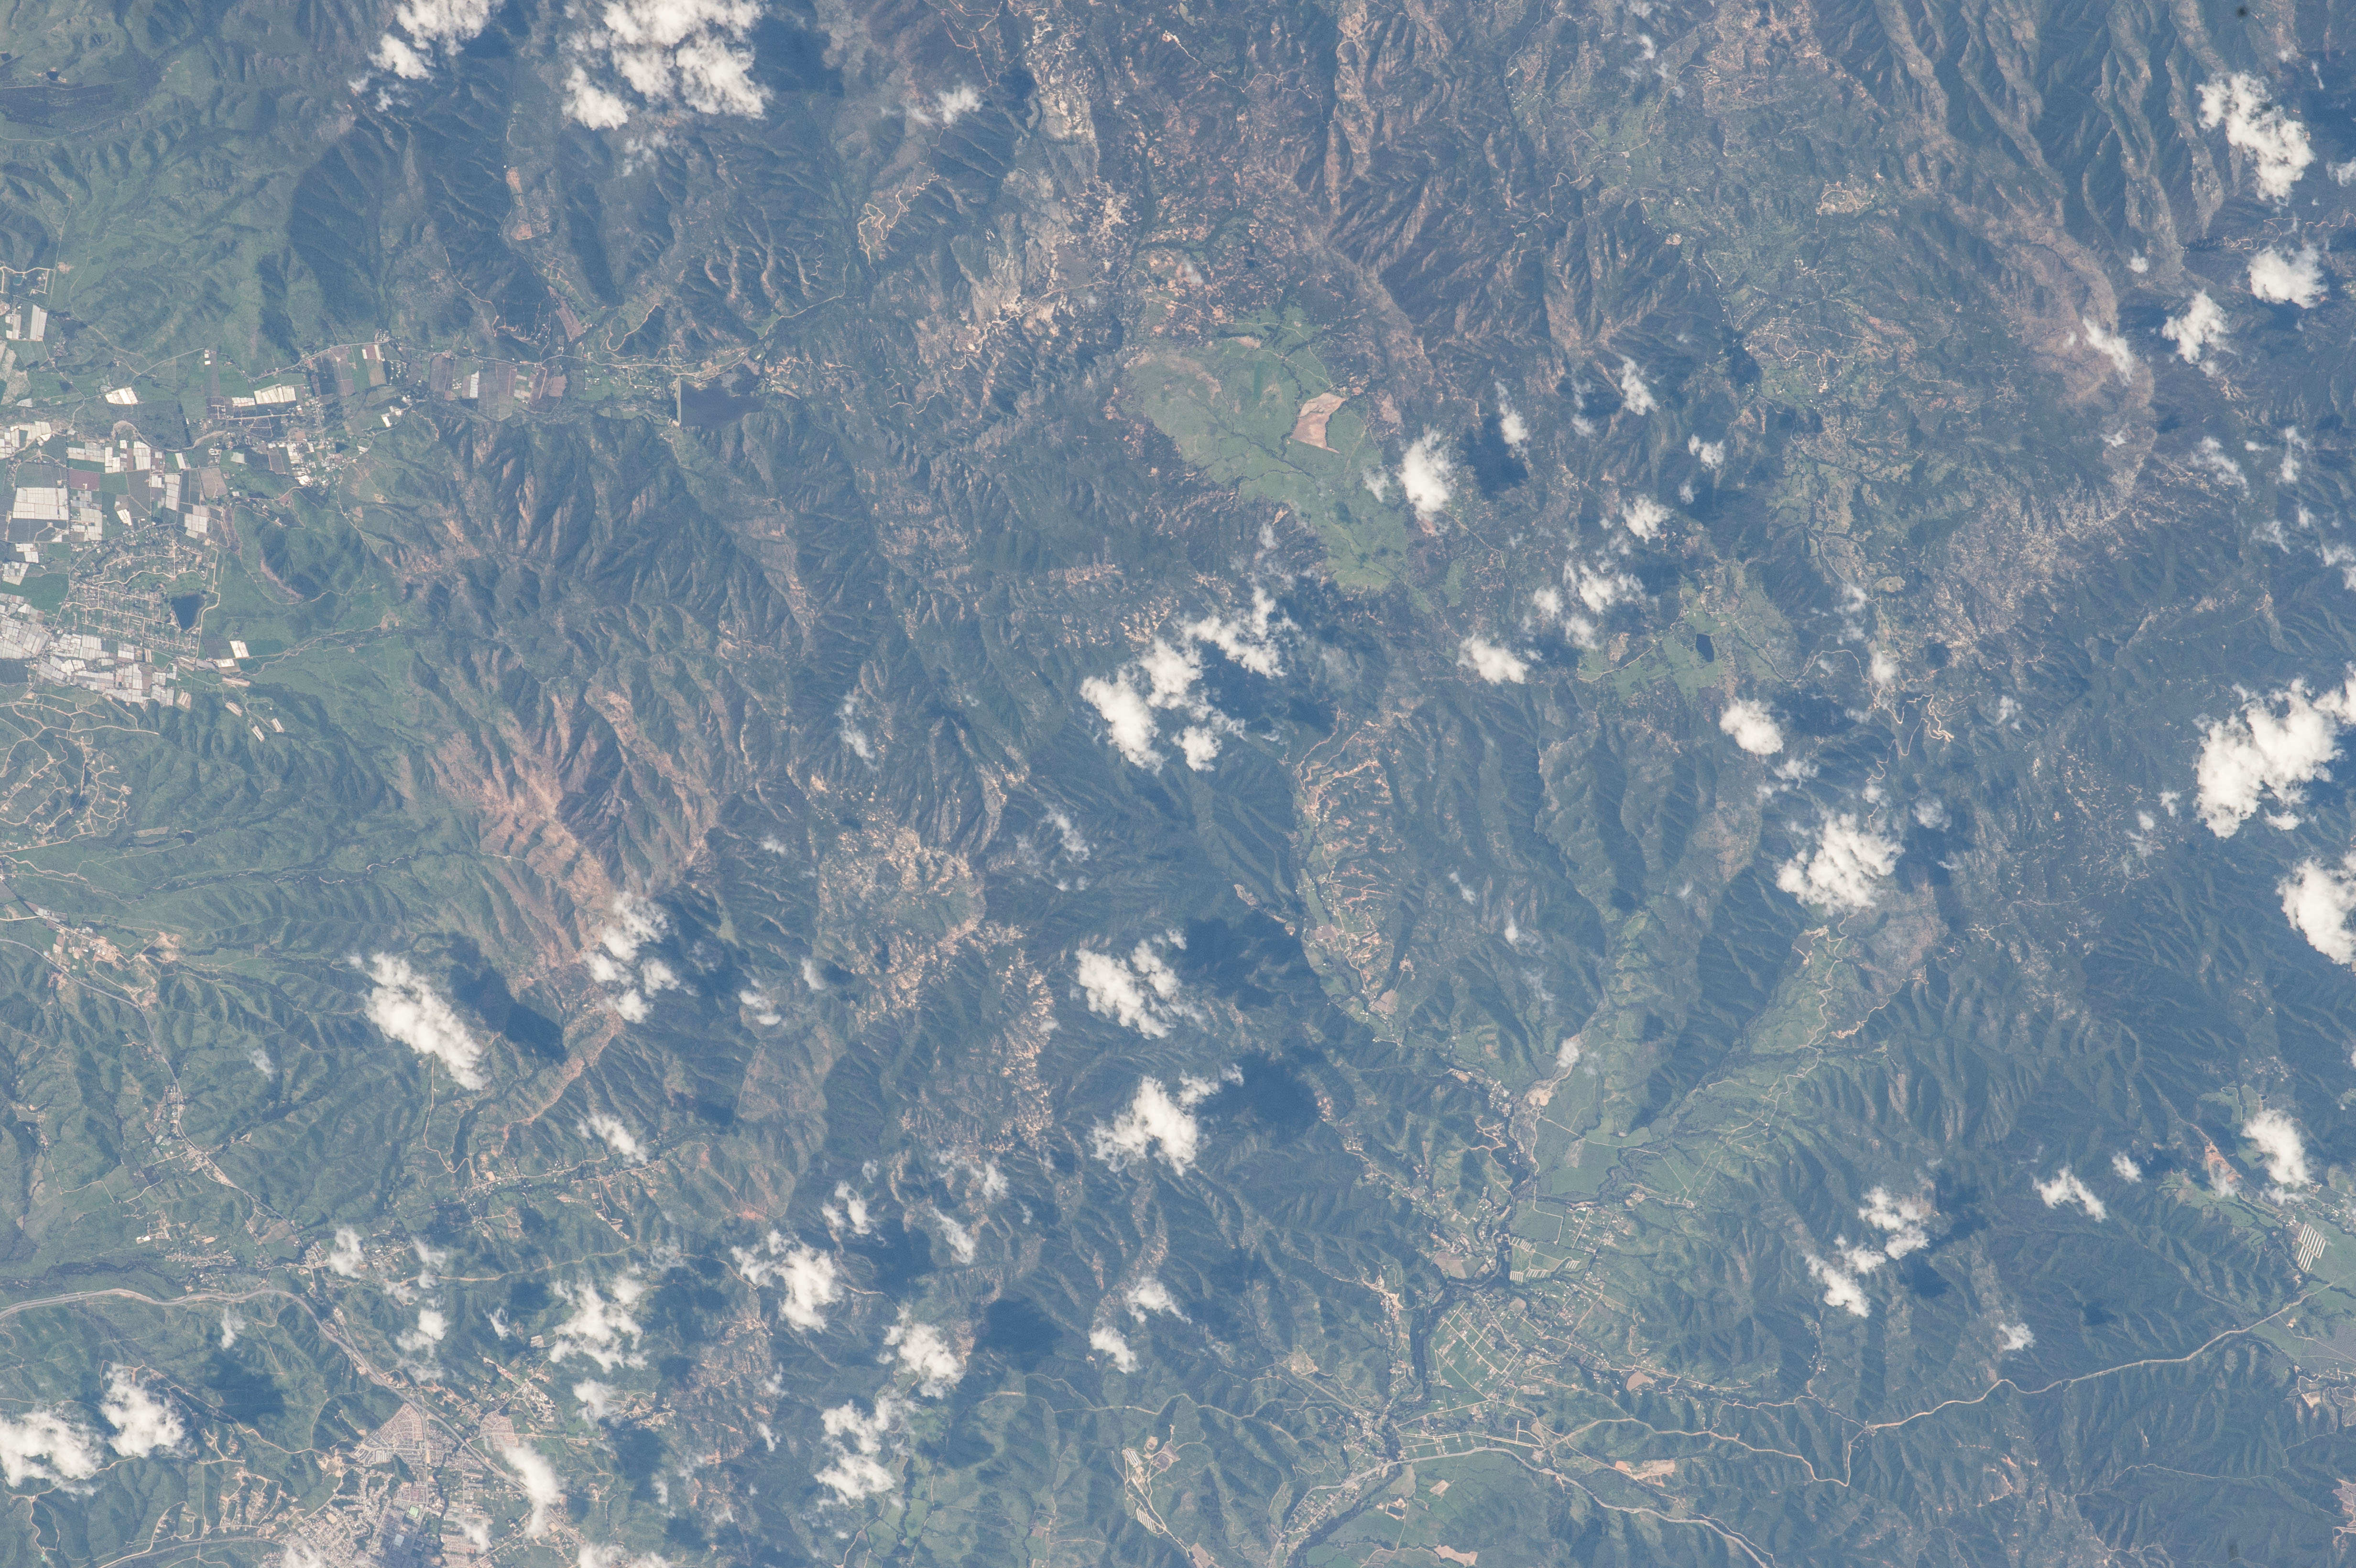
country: CHILE
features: MARGAMARGA R. V., LOS QUILLAYES, HILLS, FOR., AGR., ROADS, DRAINAGE
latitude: -33.1
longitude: -71.3
